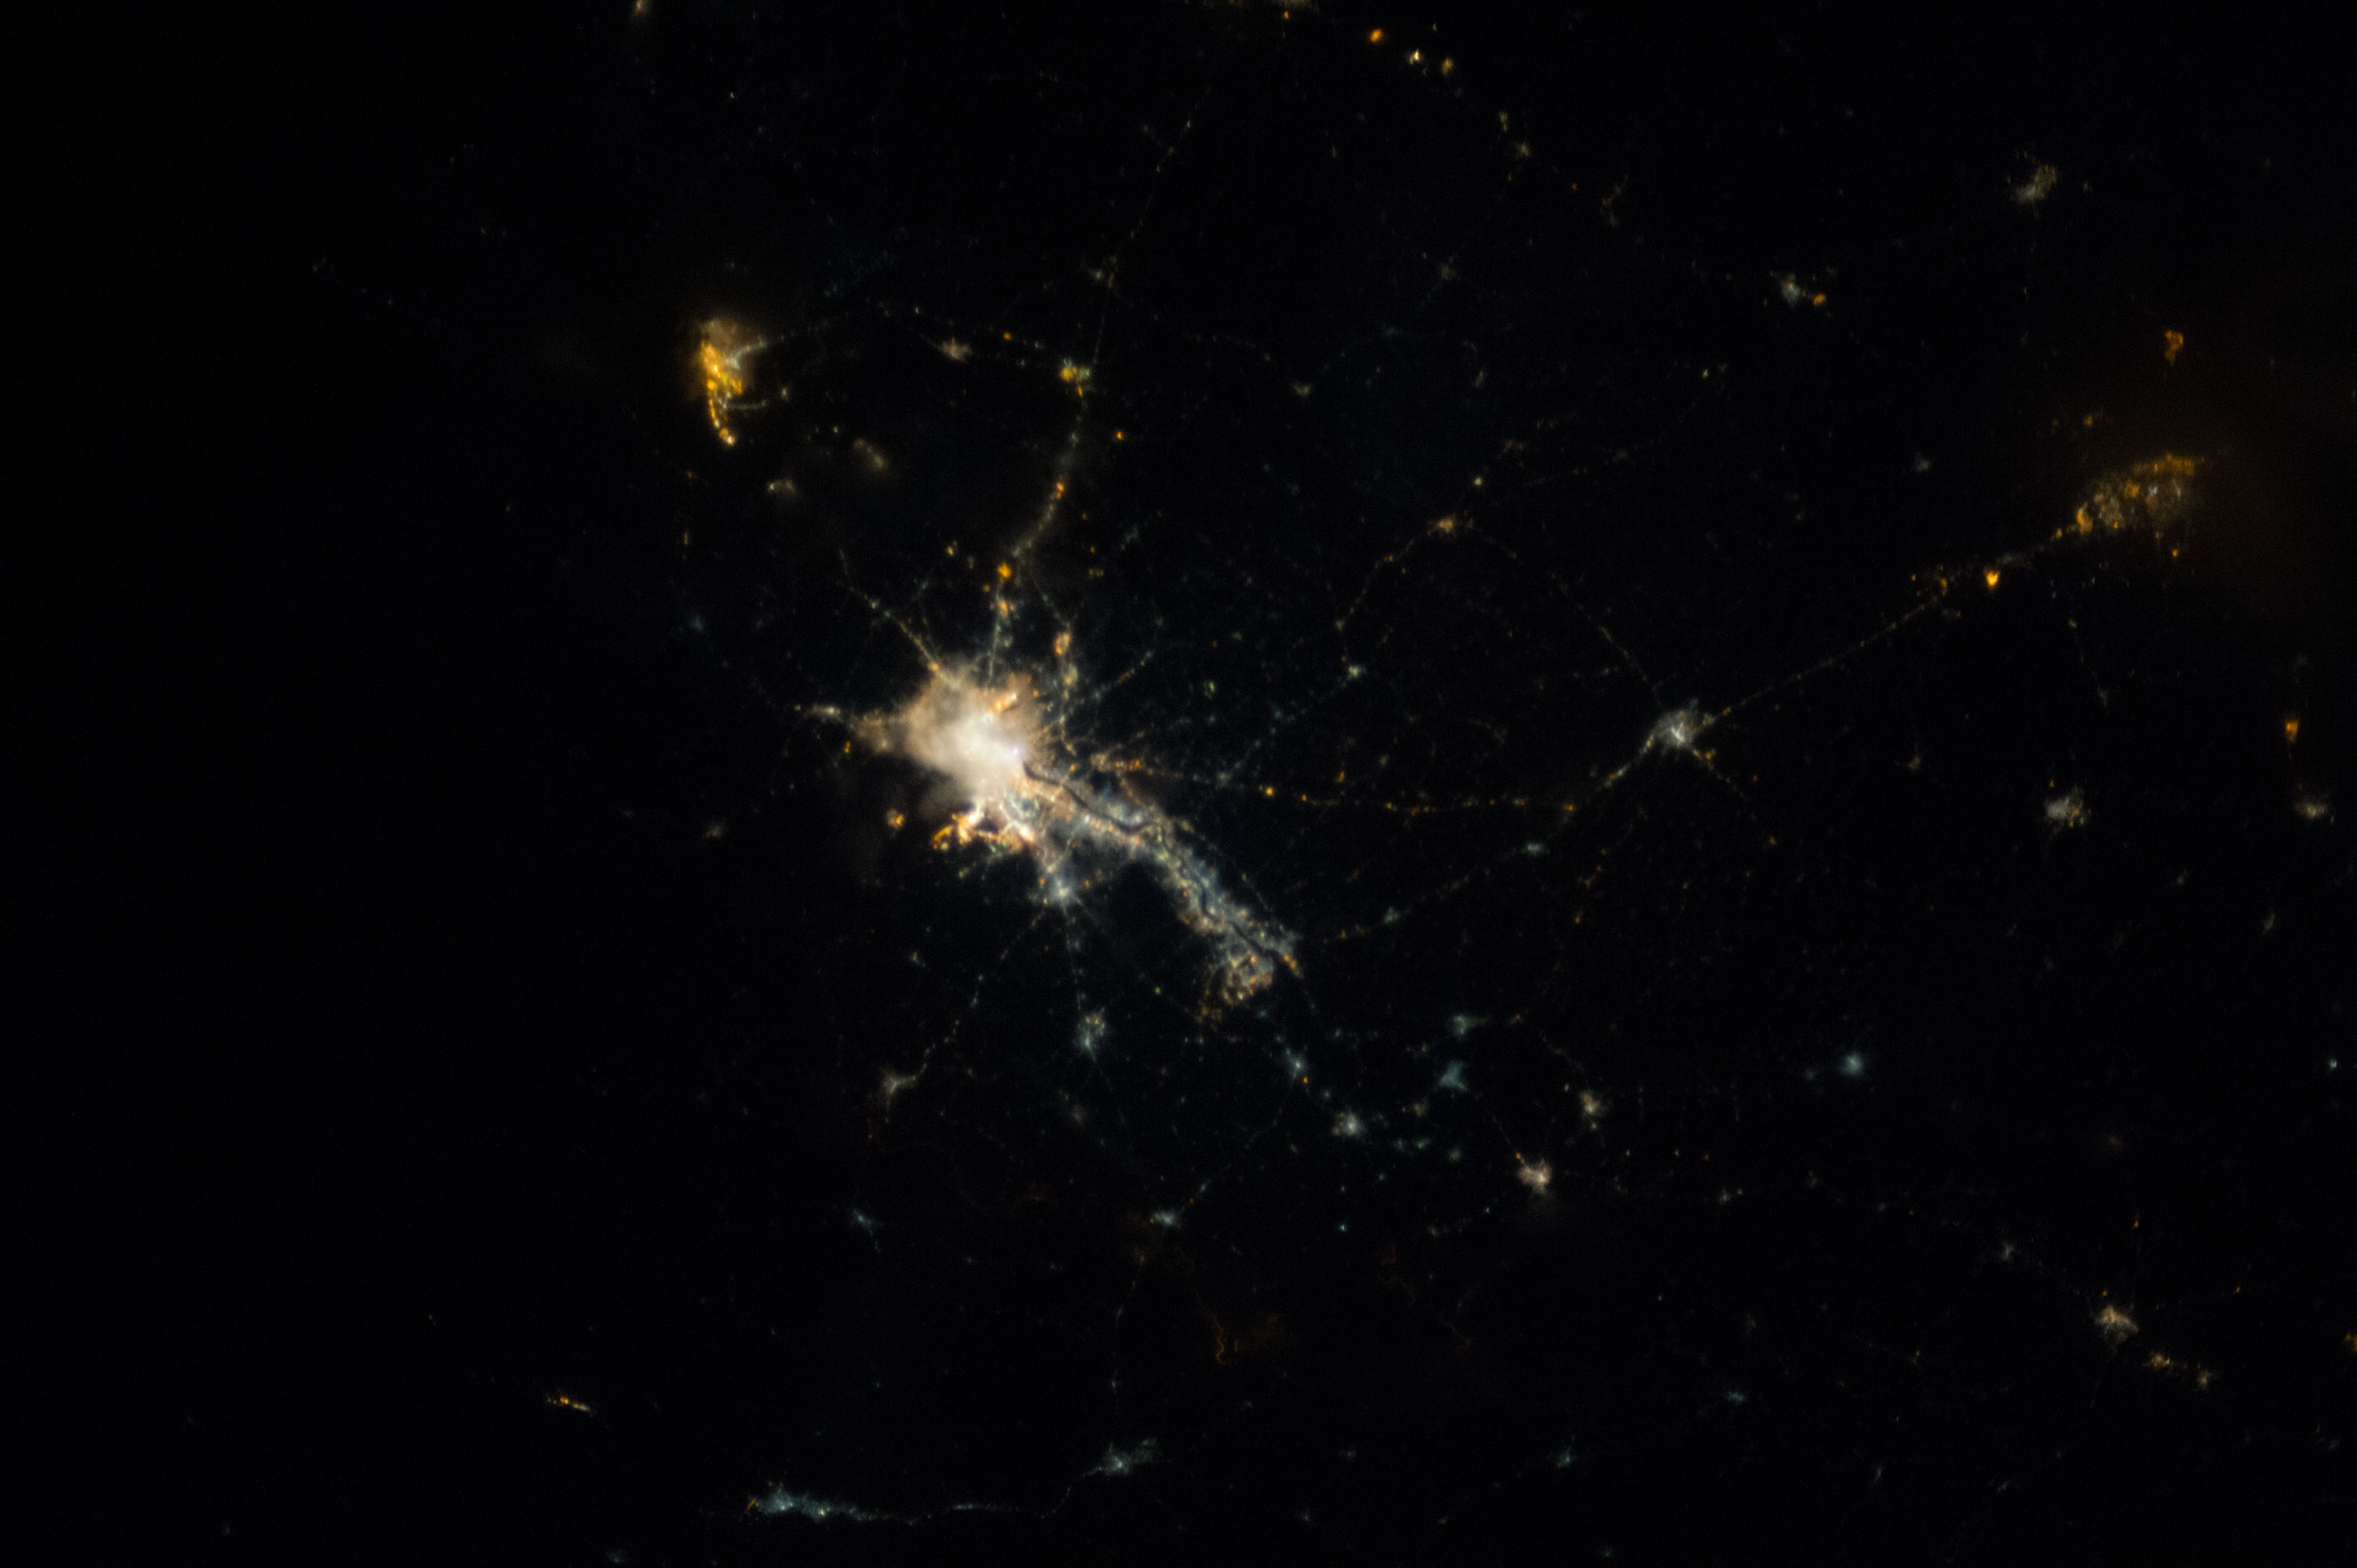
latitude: 23.2
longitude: 89.4
